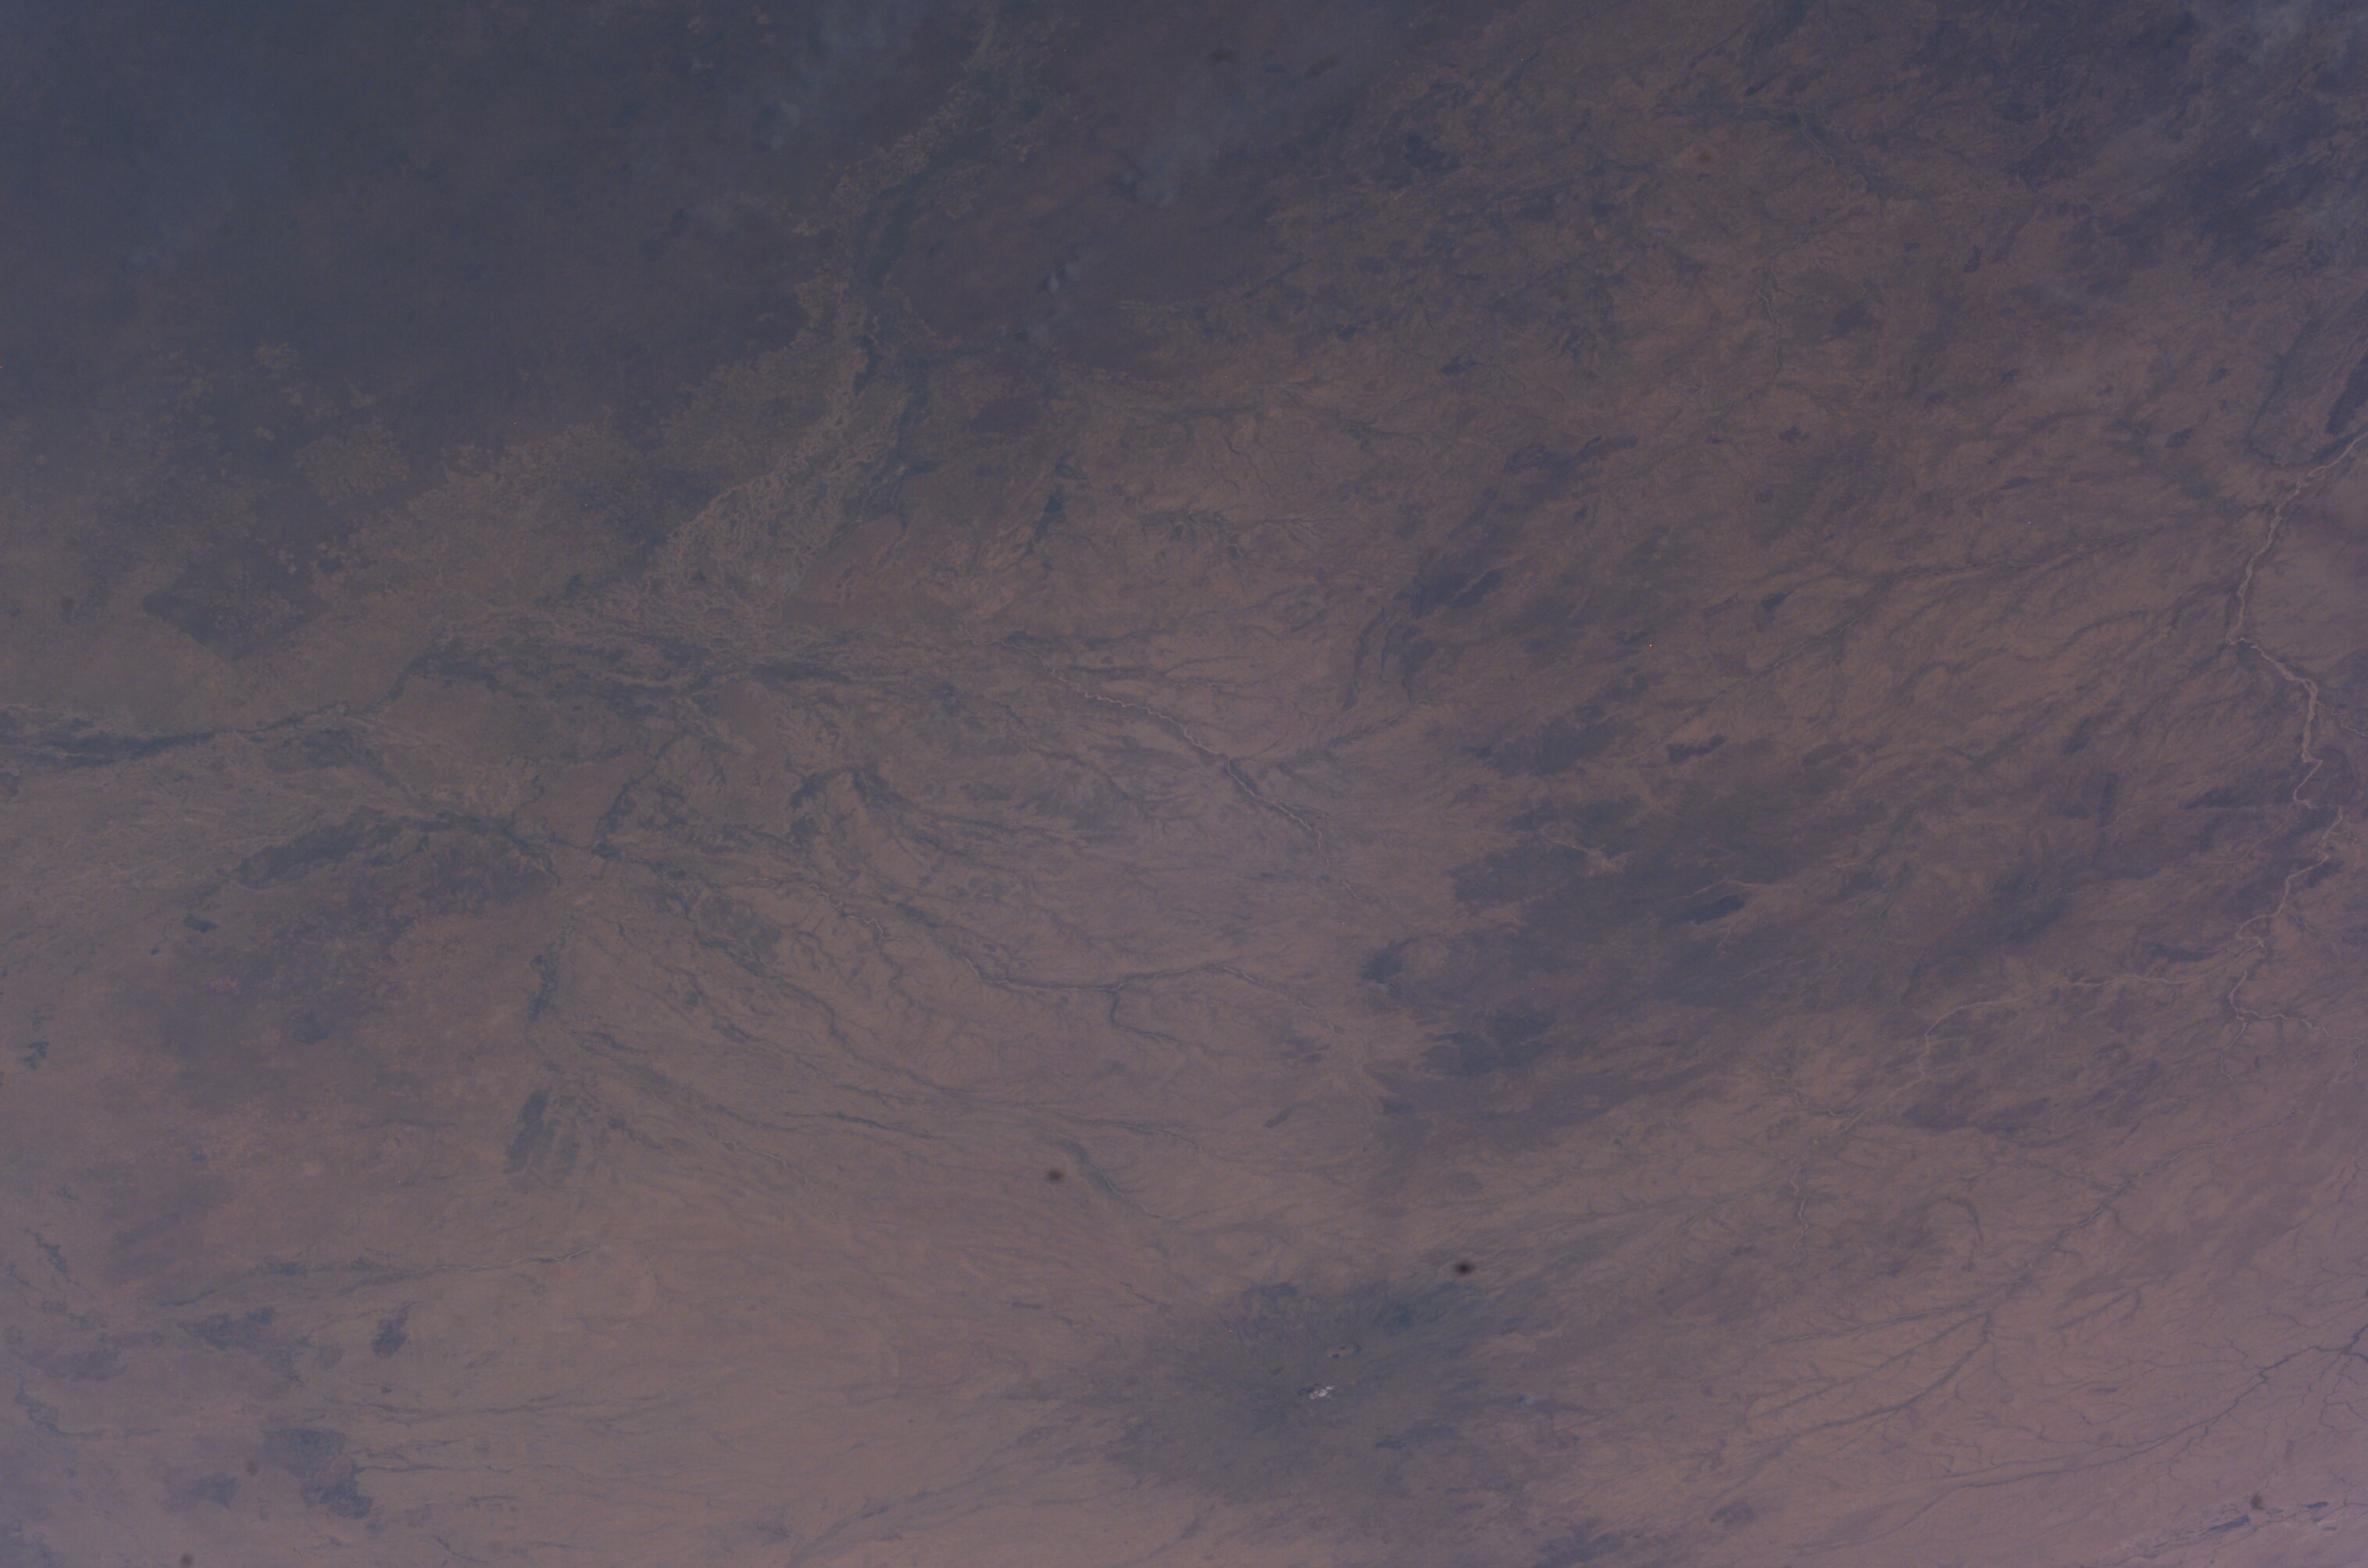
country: SUDAN
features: ZALINGEI HILLS, WADI FARHANA
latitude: 12.0
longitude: 23.5
